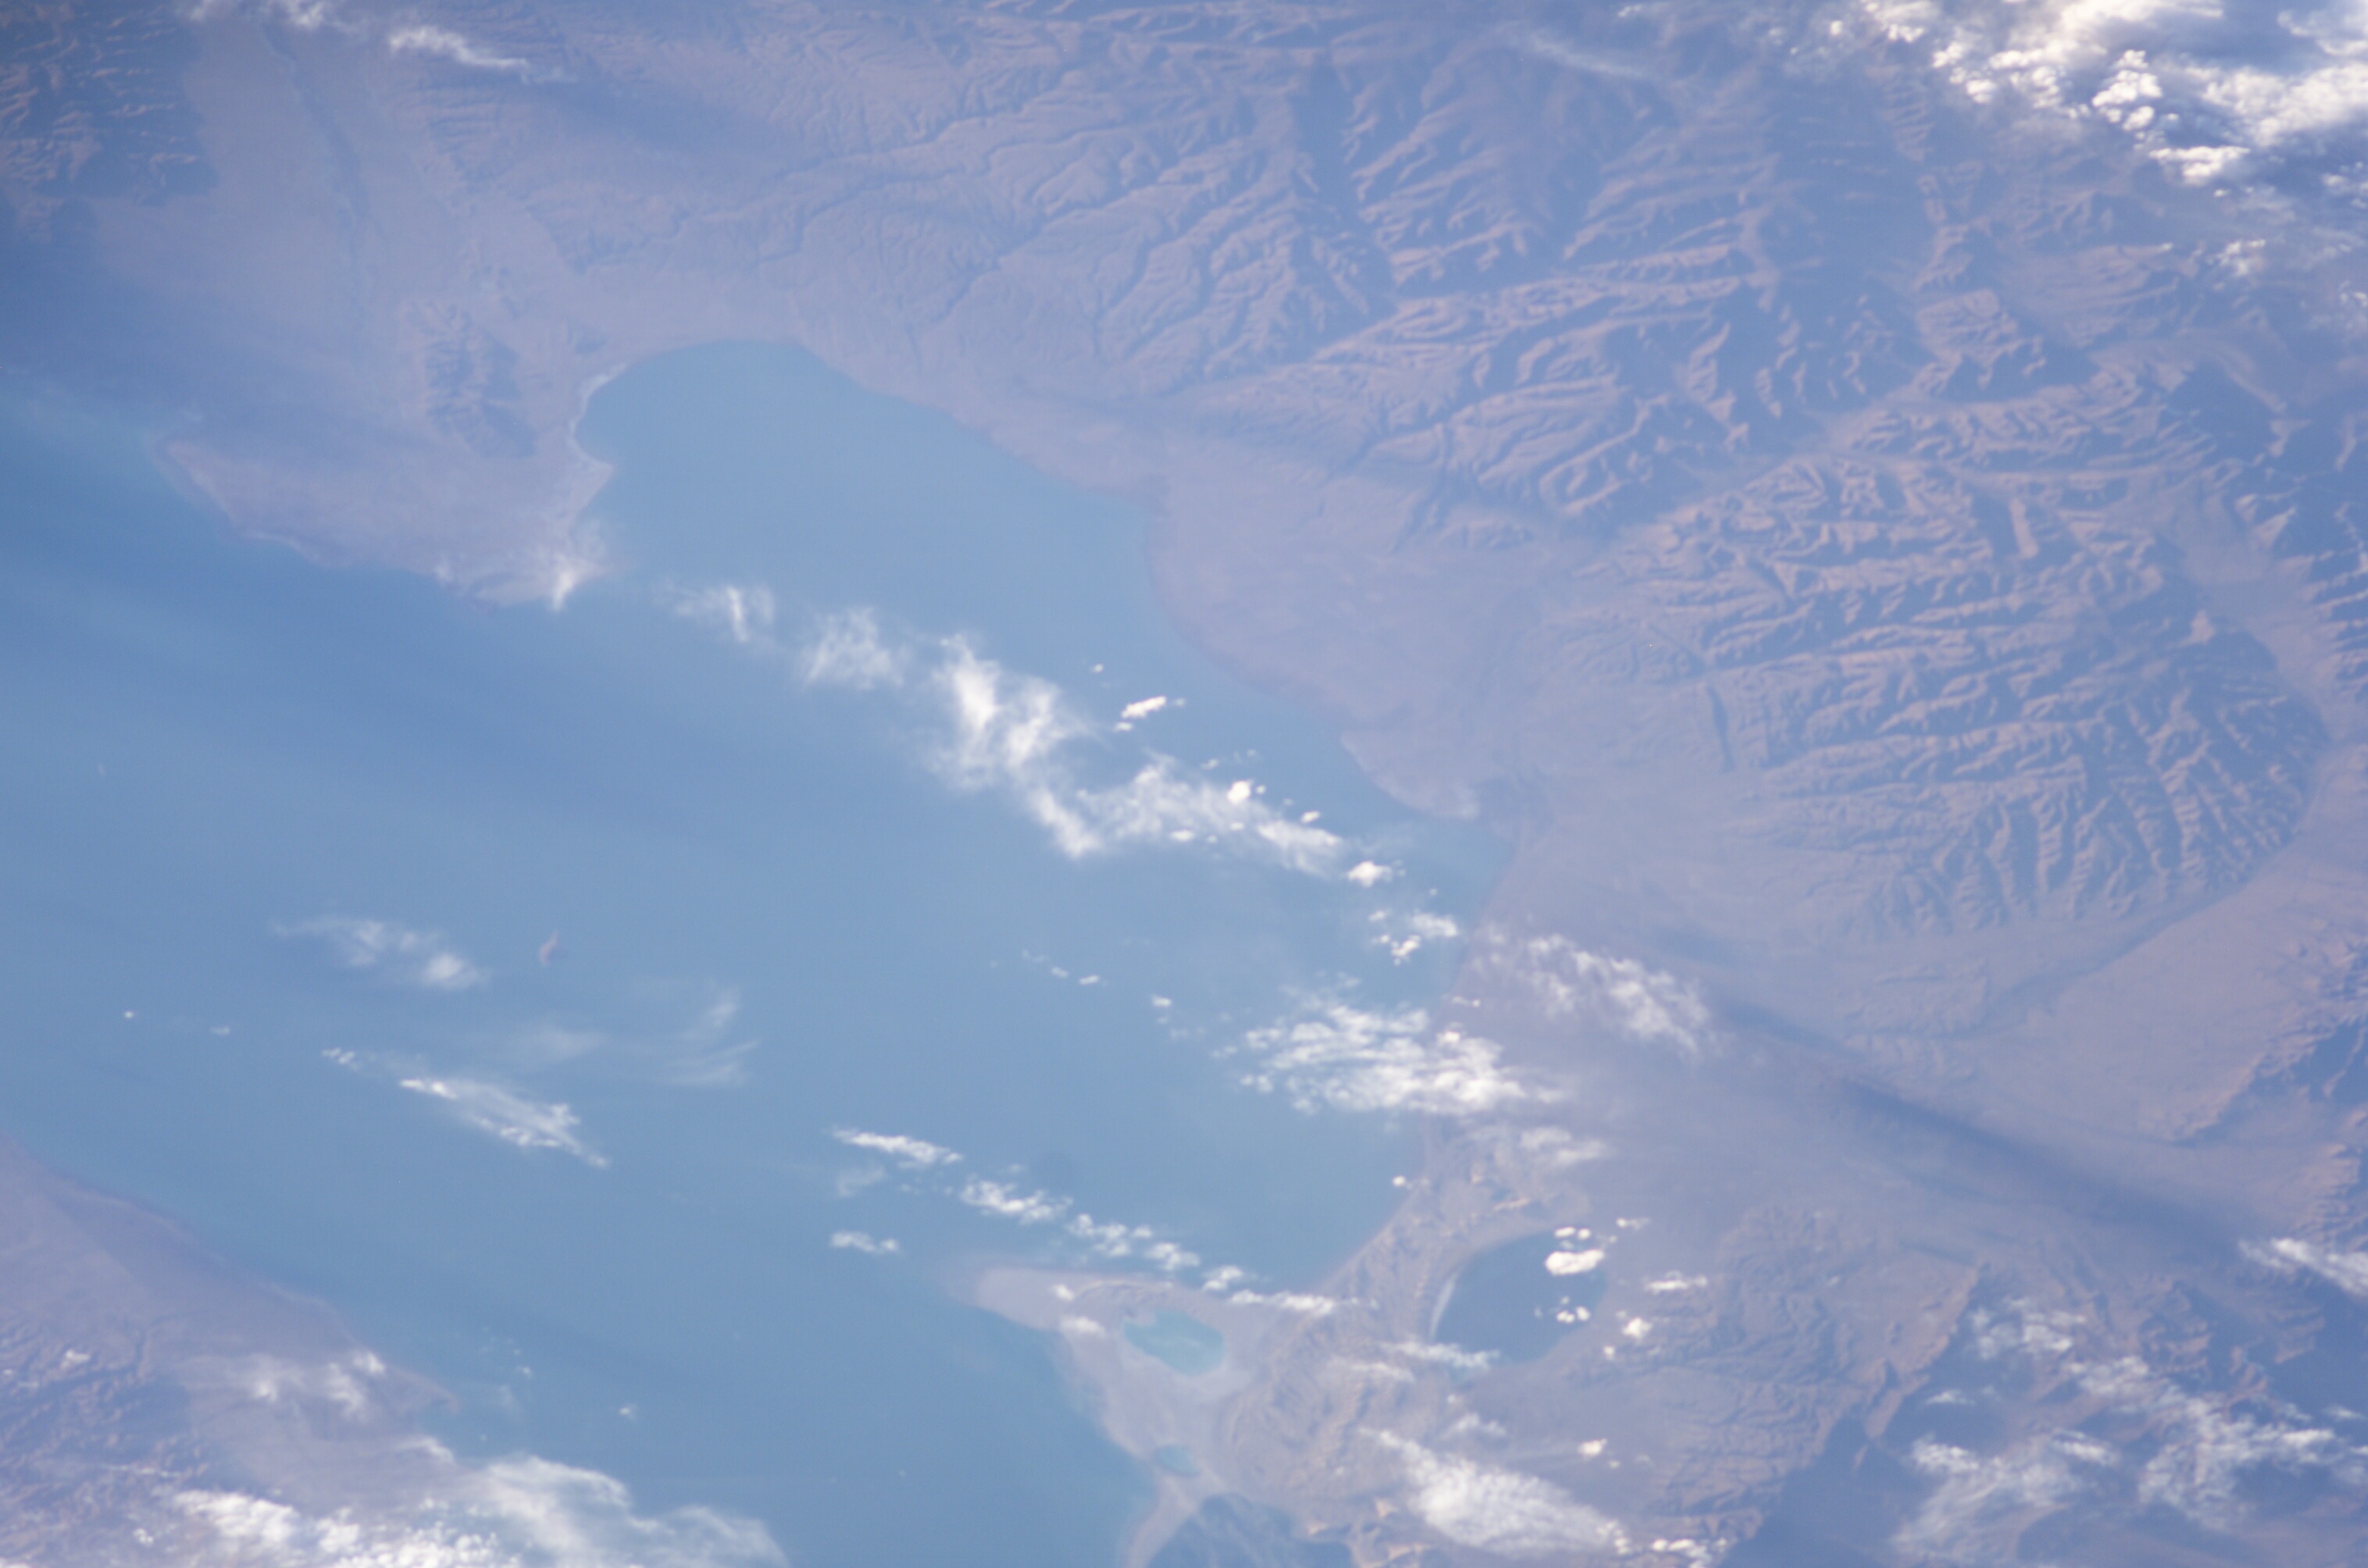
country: CHINA
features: QINGHAI LAKE, MTS., RAVINES
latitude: 37.0
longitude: 100.5
